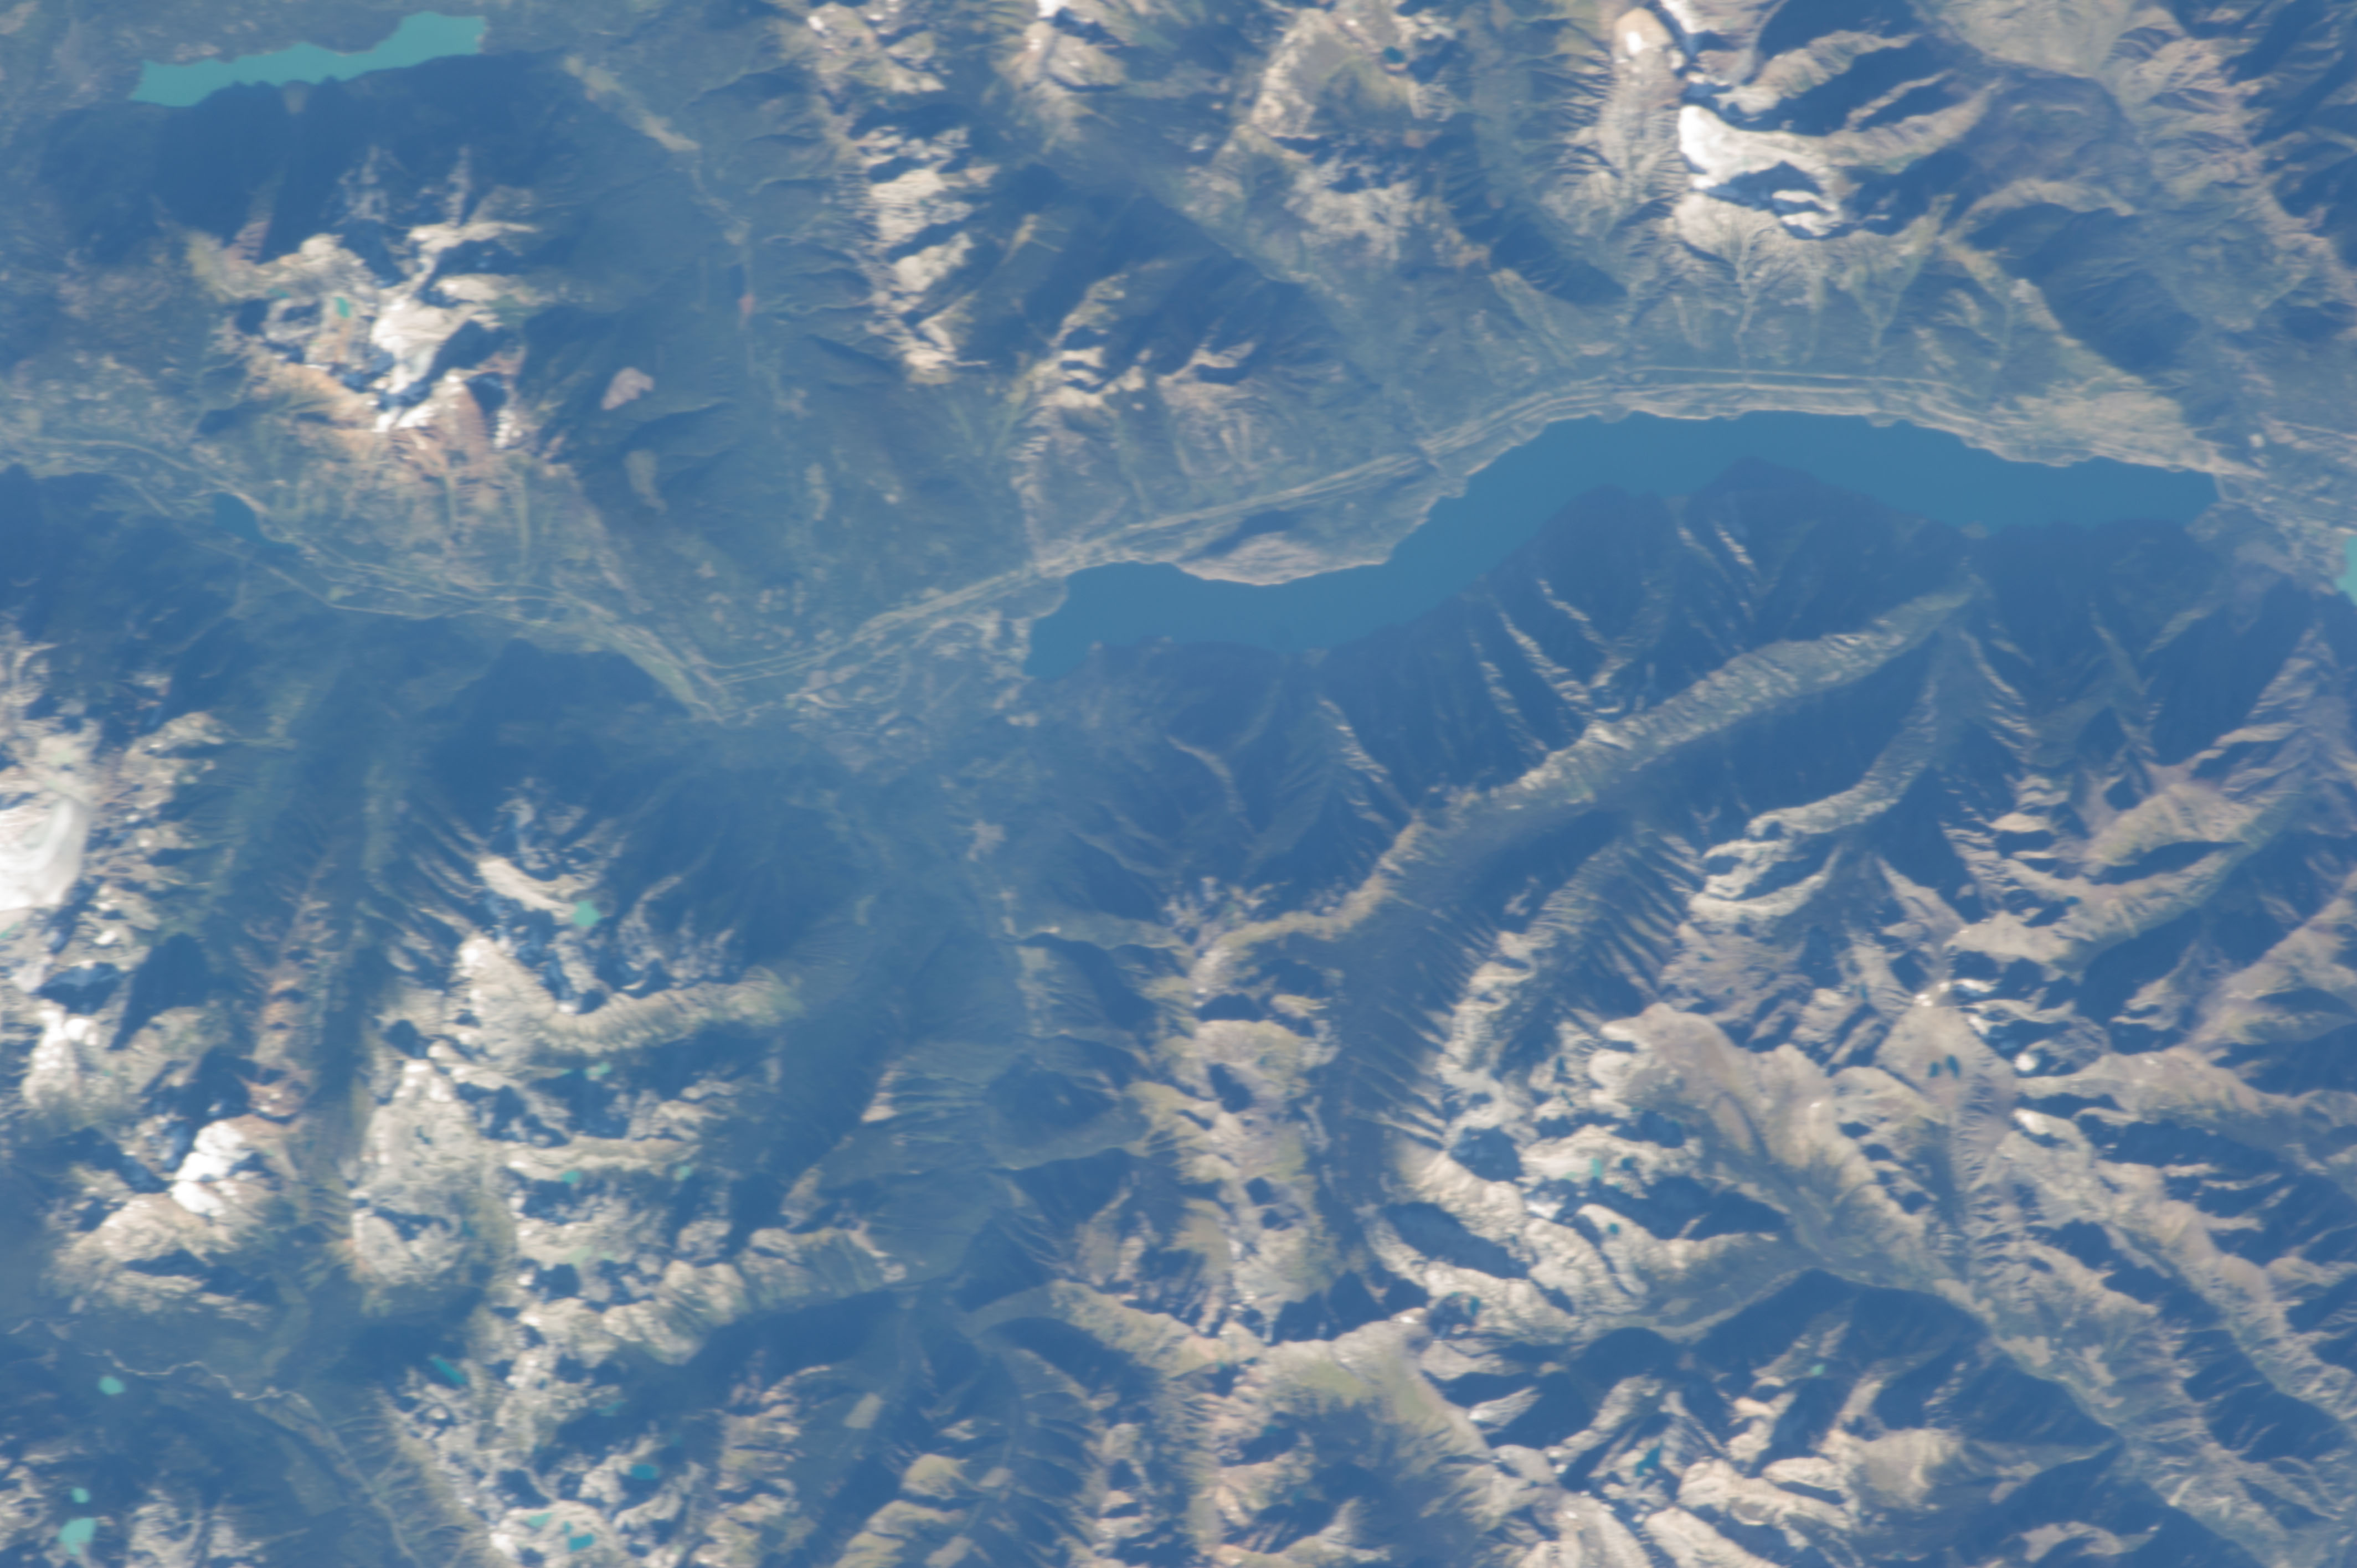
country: CANADA-BC
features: ANDERSON L., COAST MTS., CIRQUES, SNOW, FOR., ROADS, HAYLMORE PK.
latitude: 50.6
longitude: -122.4
